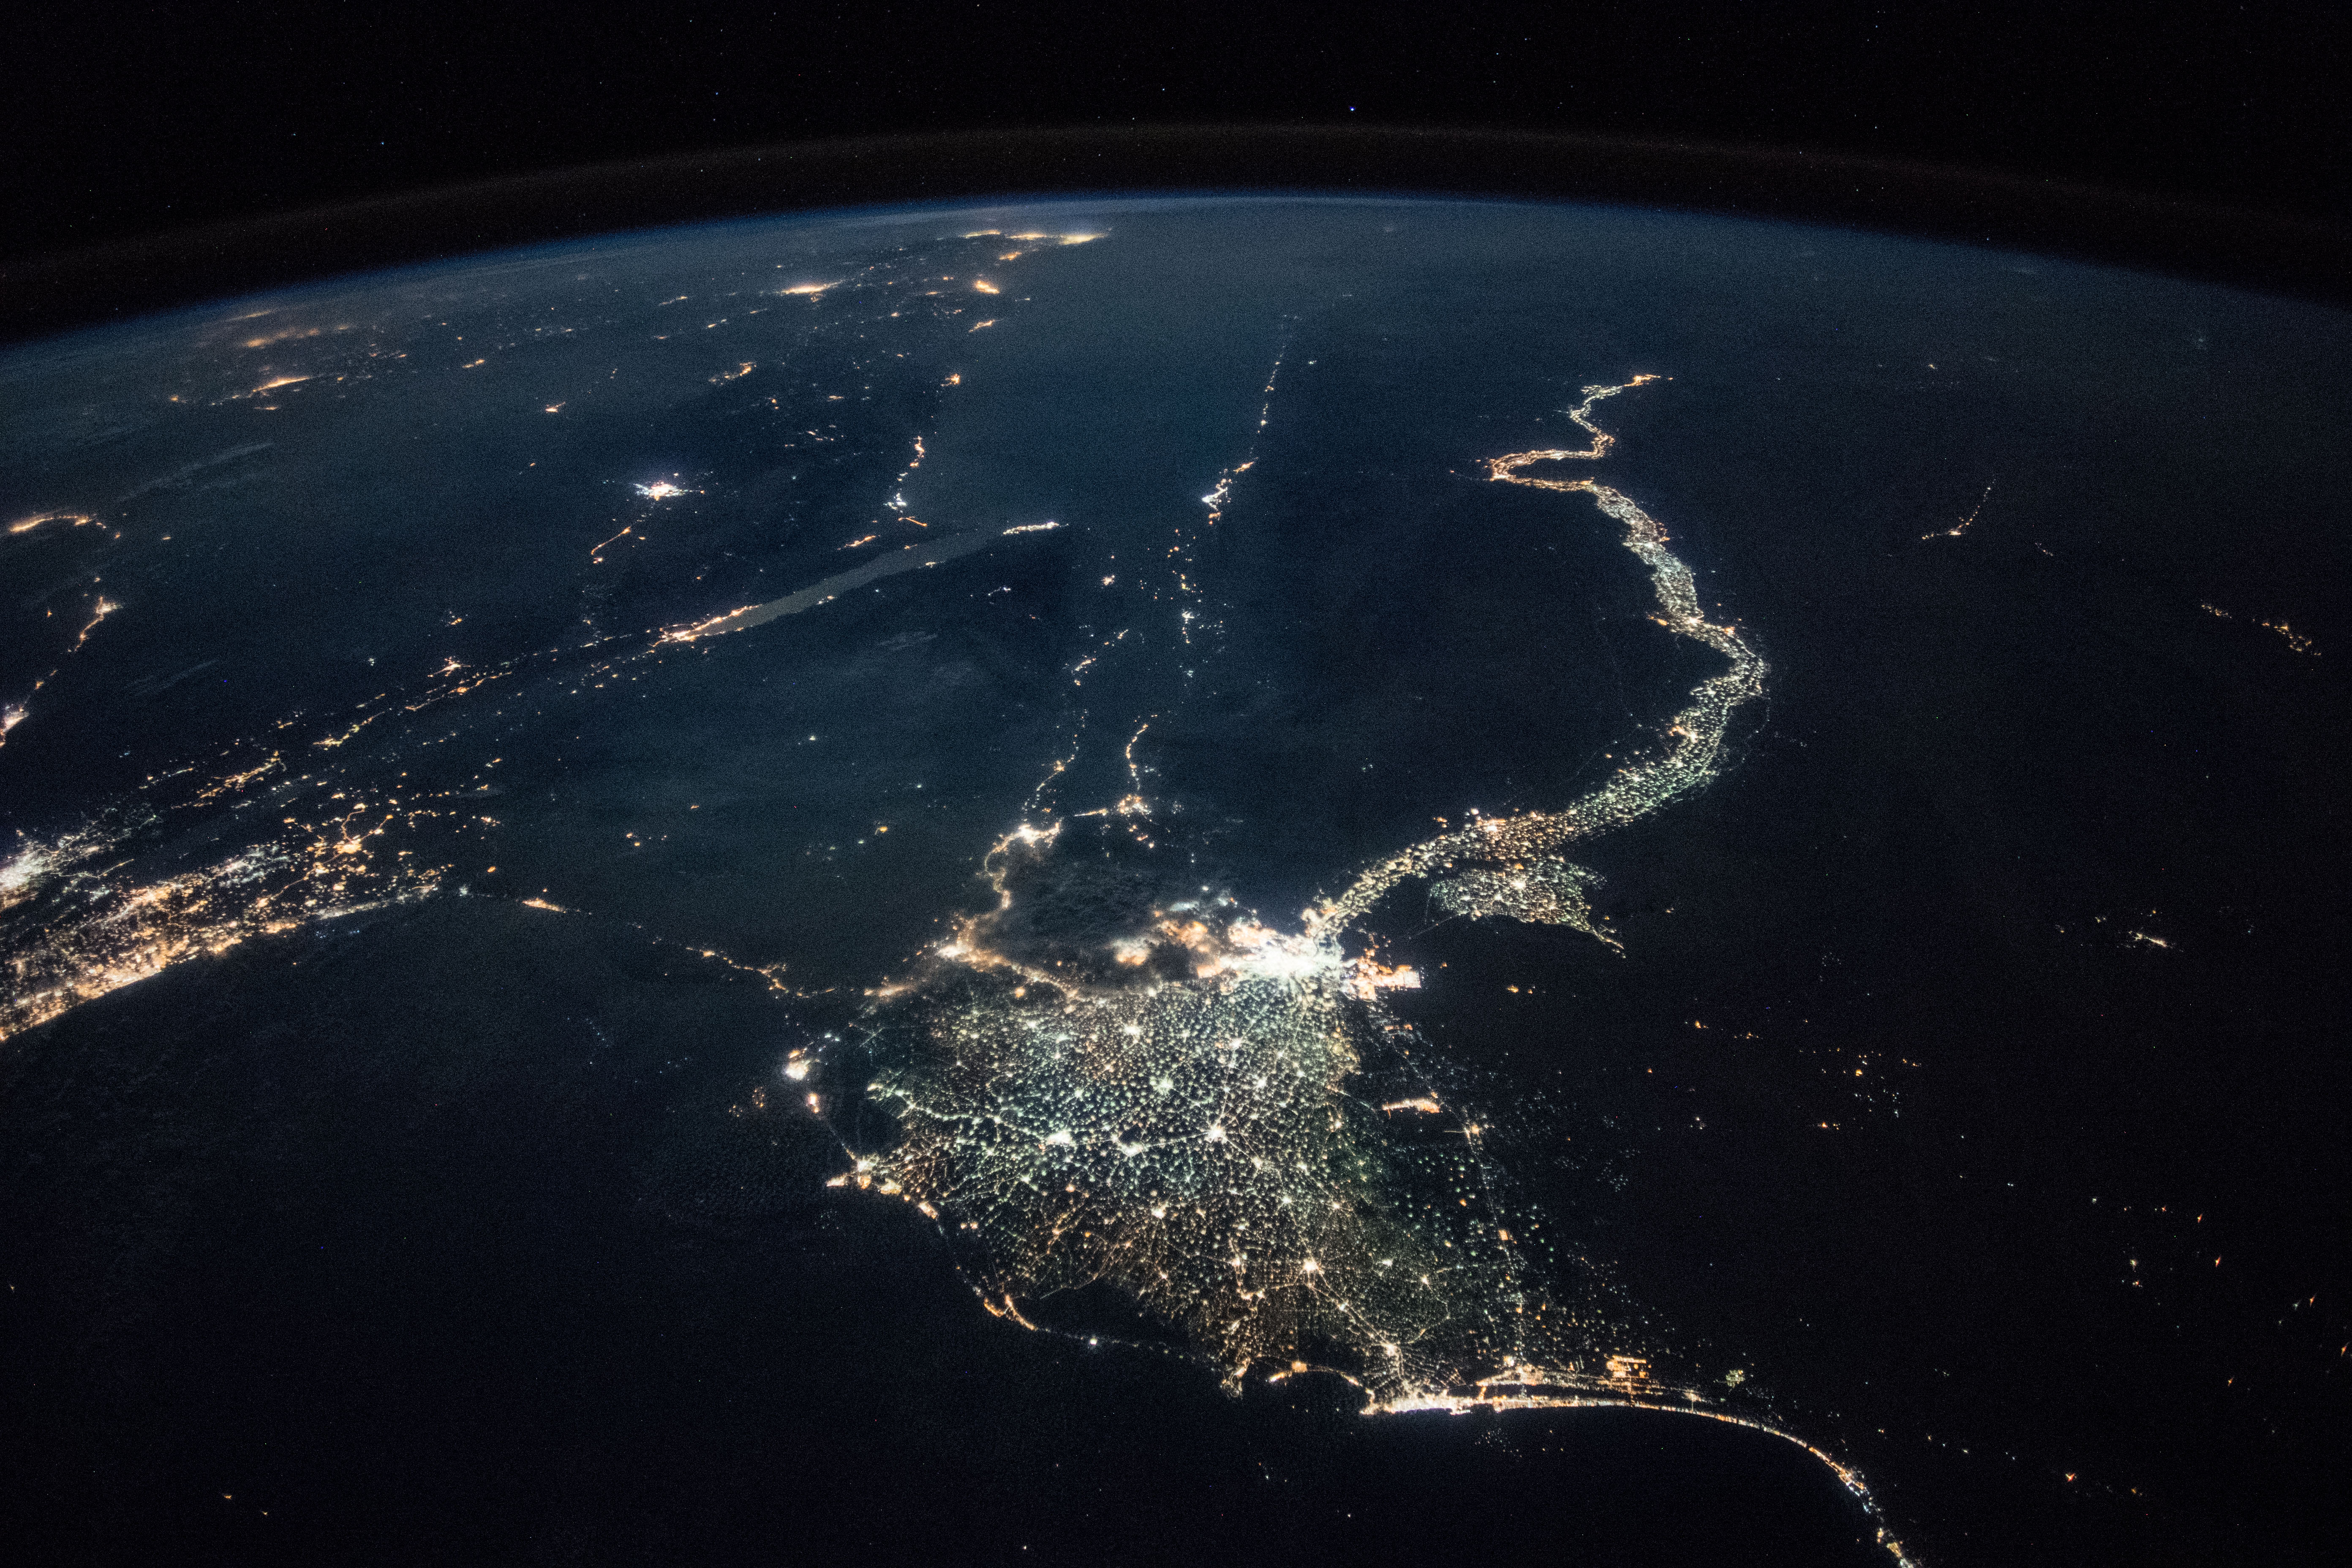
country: EGYPT
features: CAIRO CITY, GULF OF SUEZ, GULF OF AQABA, NEGEV DESERT, SUEZ CITY, ISMAILIA CITY, PORT SAID CITY, NILE DELTA, FAIYUM CITY, WESTERN DESERT, NIGHT, EARTH LIMB
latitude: 29.4
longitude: 32.5
